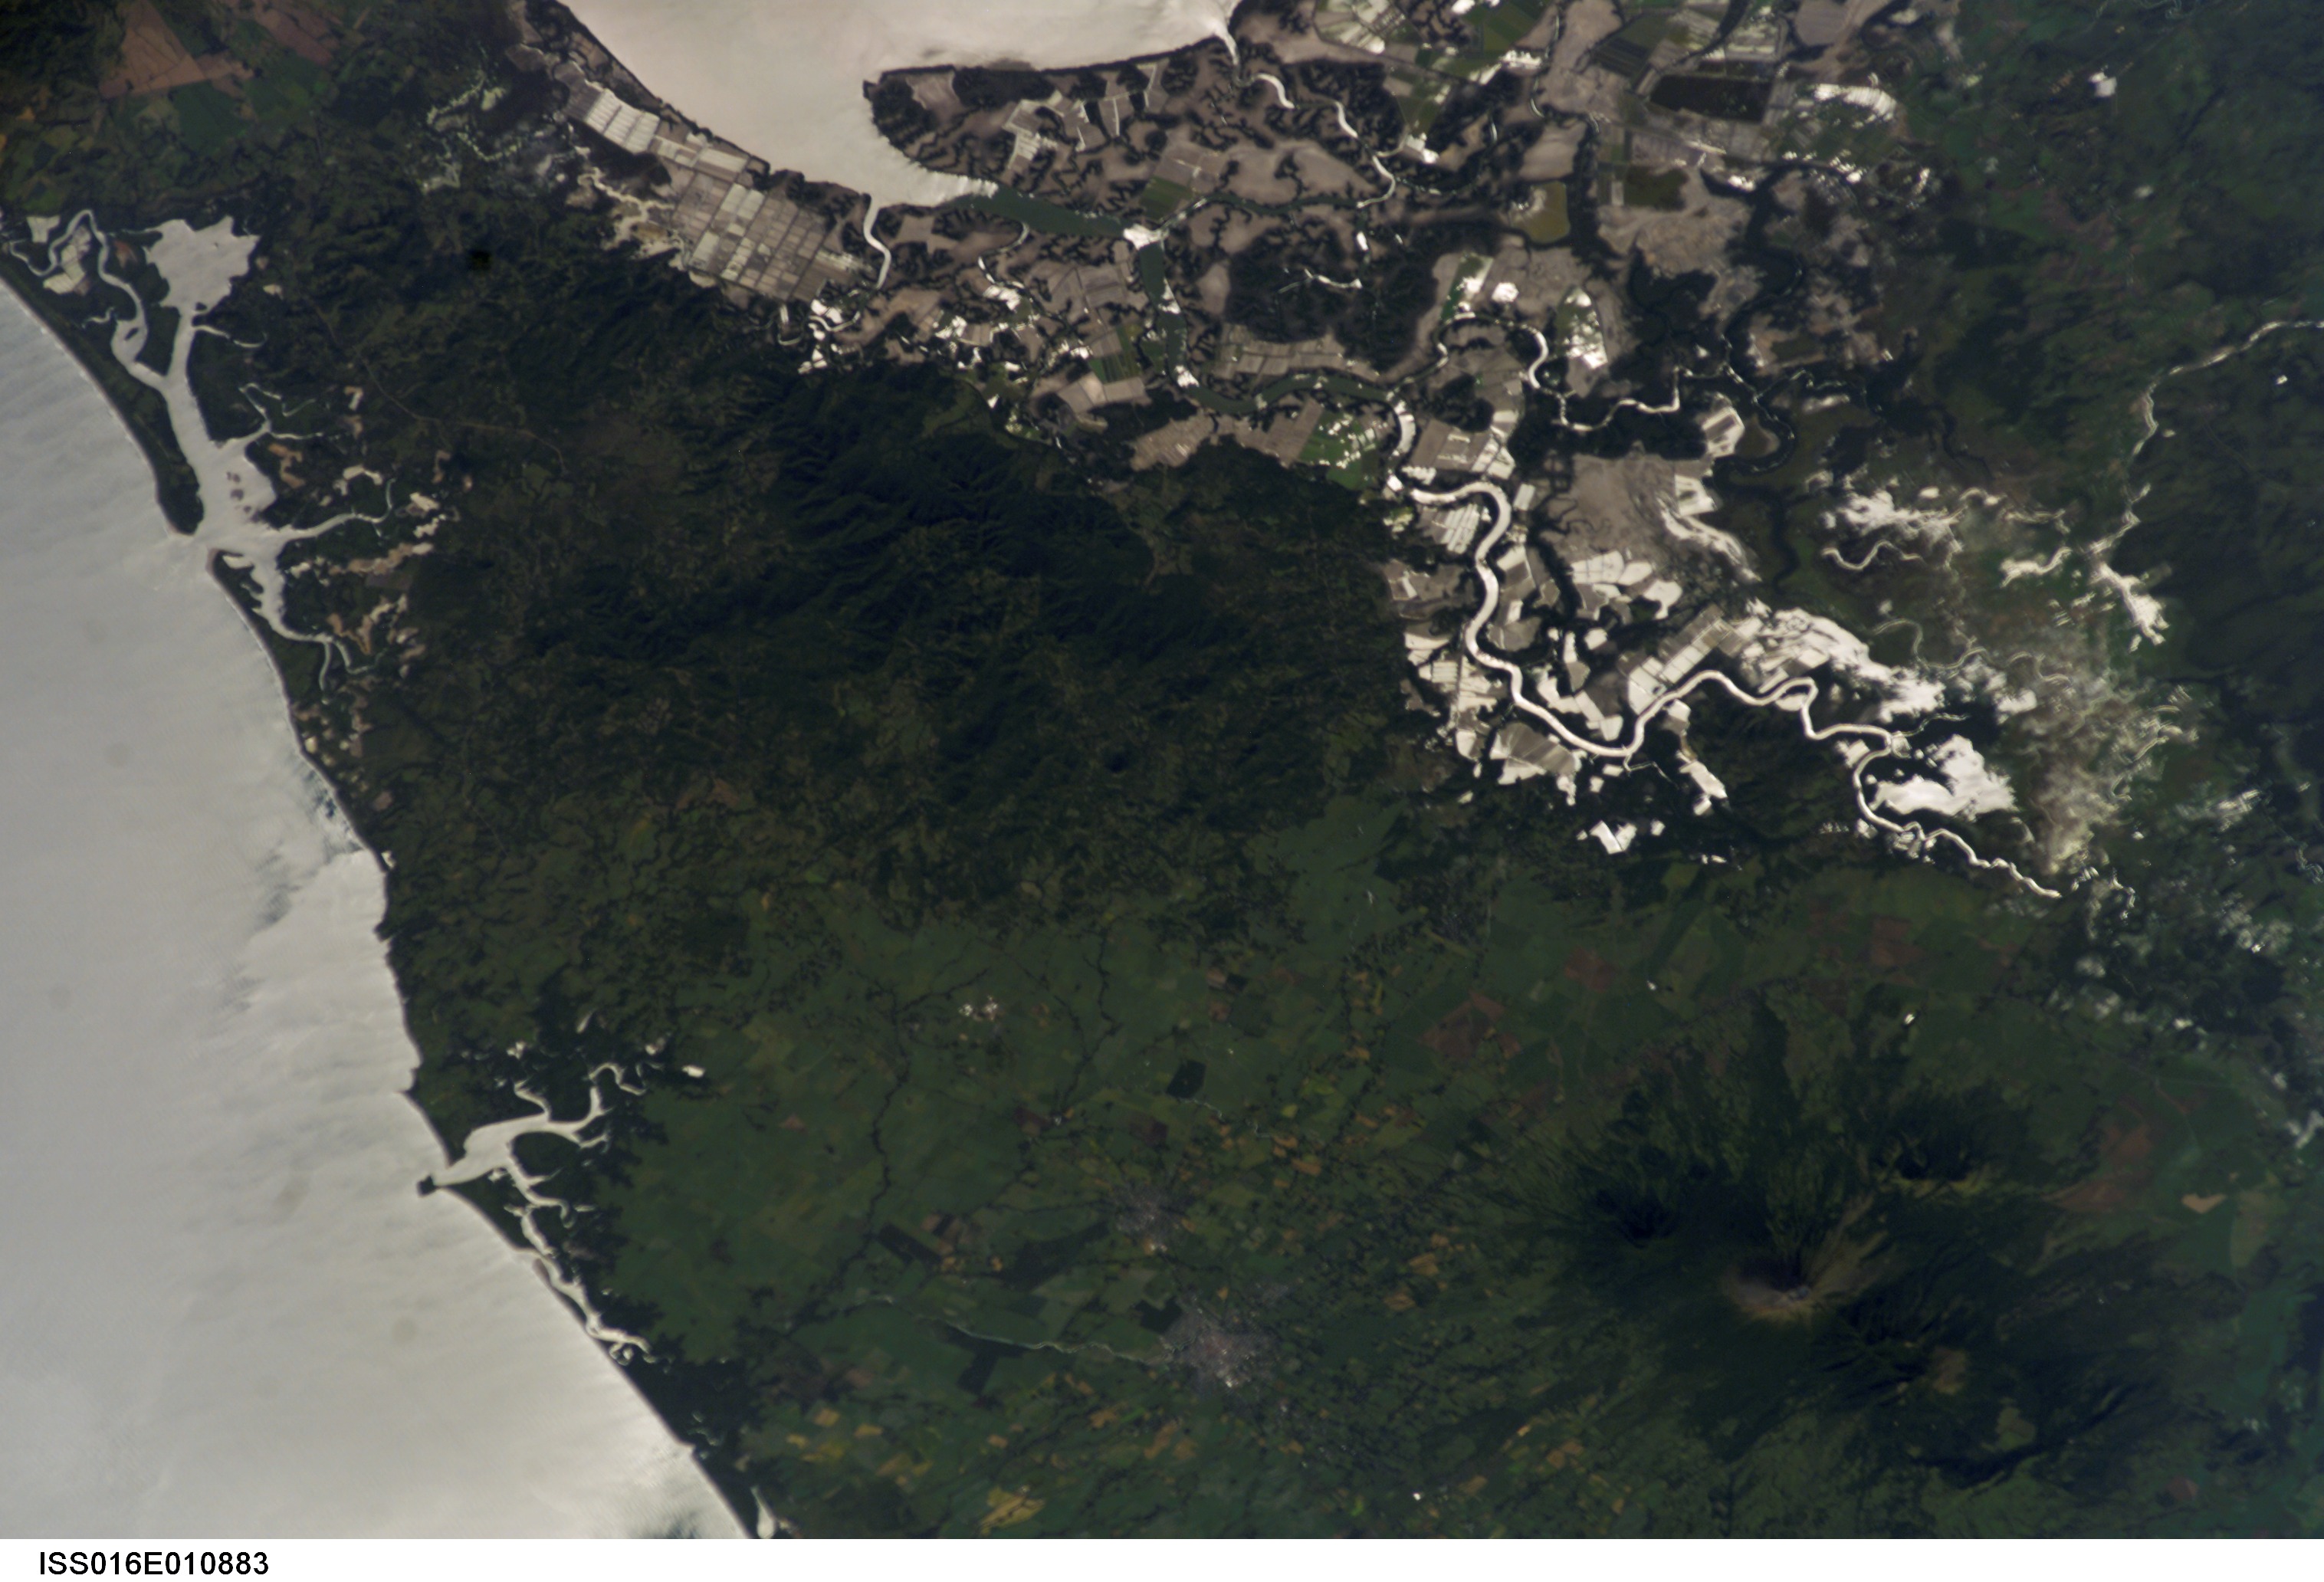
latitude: 13.0
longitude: -87.0
